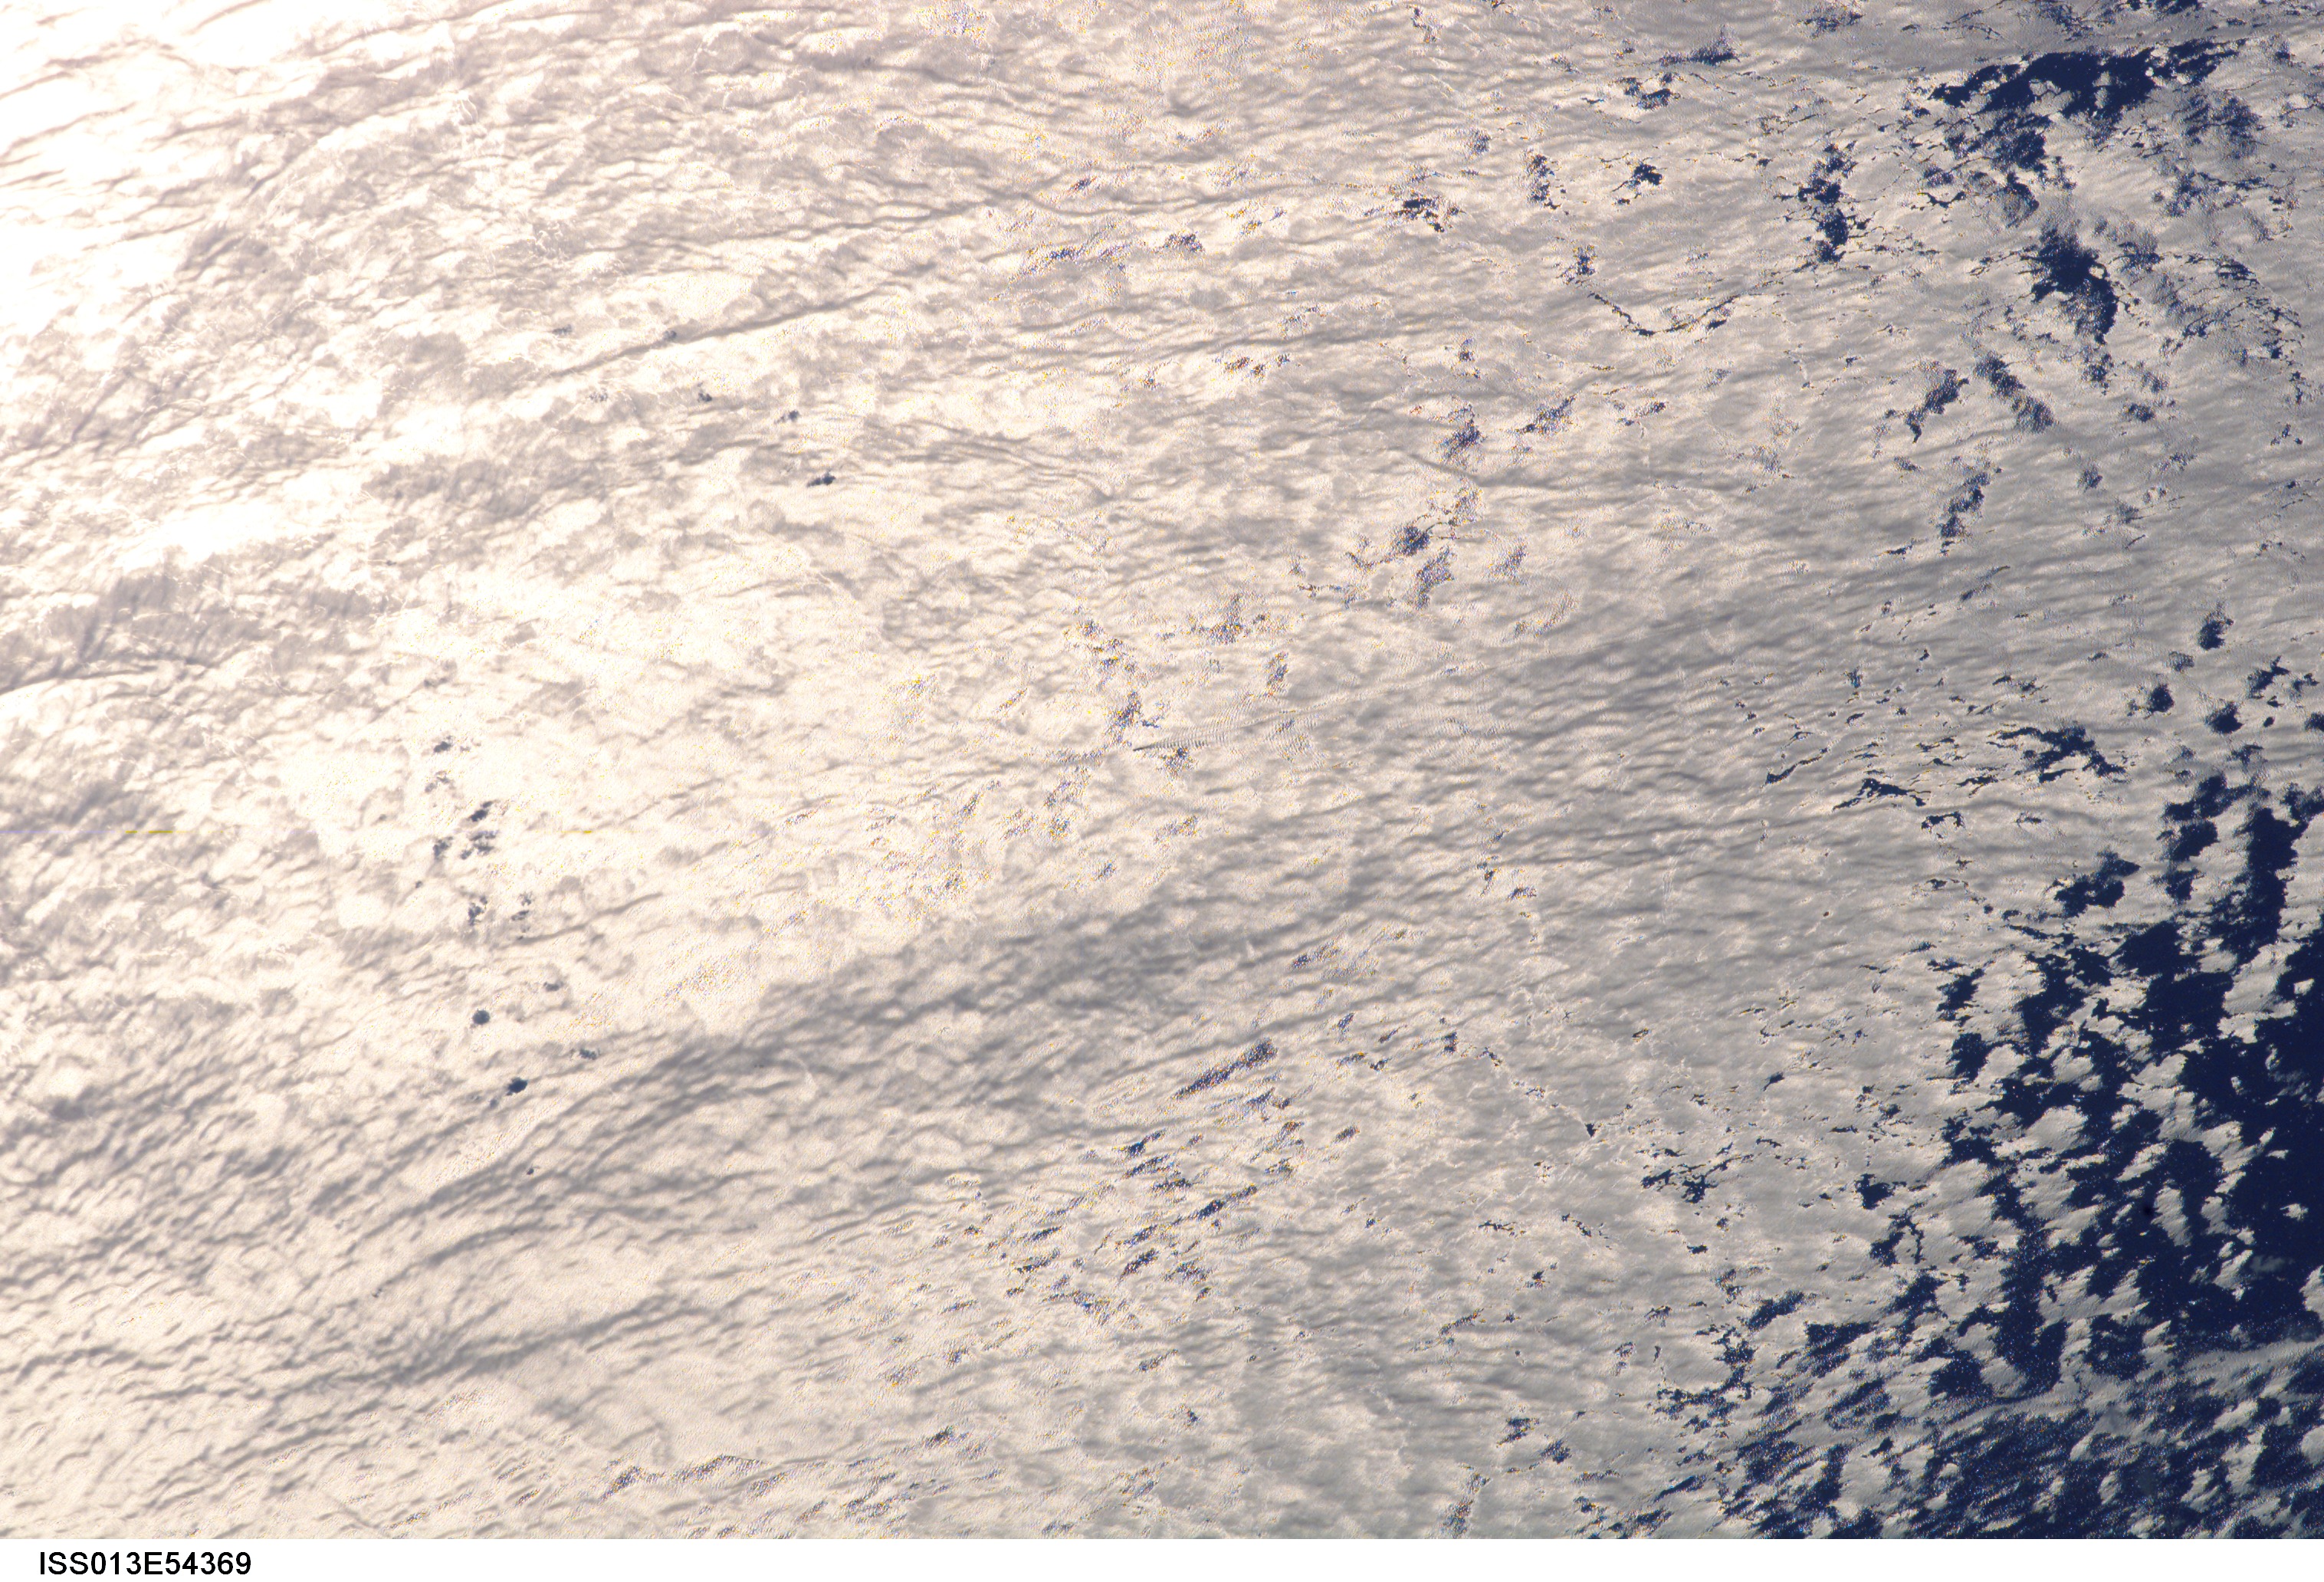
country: CHINA
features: SUNGLINT, WAVES, SOUTH CHINA SEA
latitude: 19.9
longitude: 111.5
